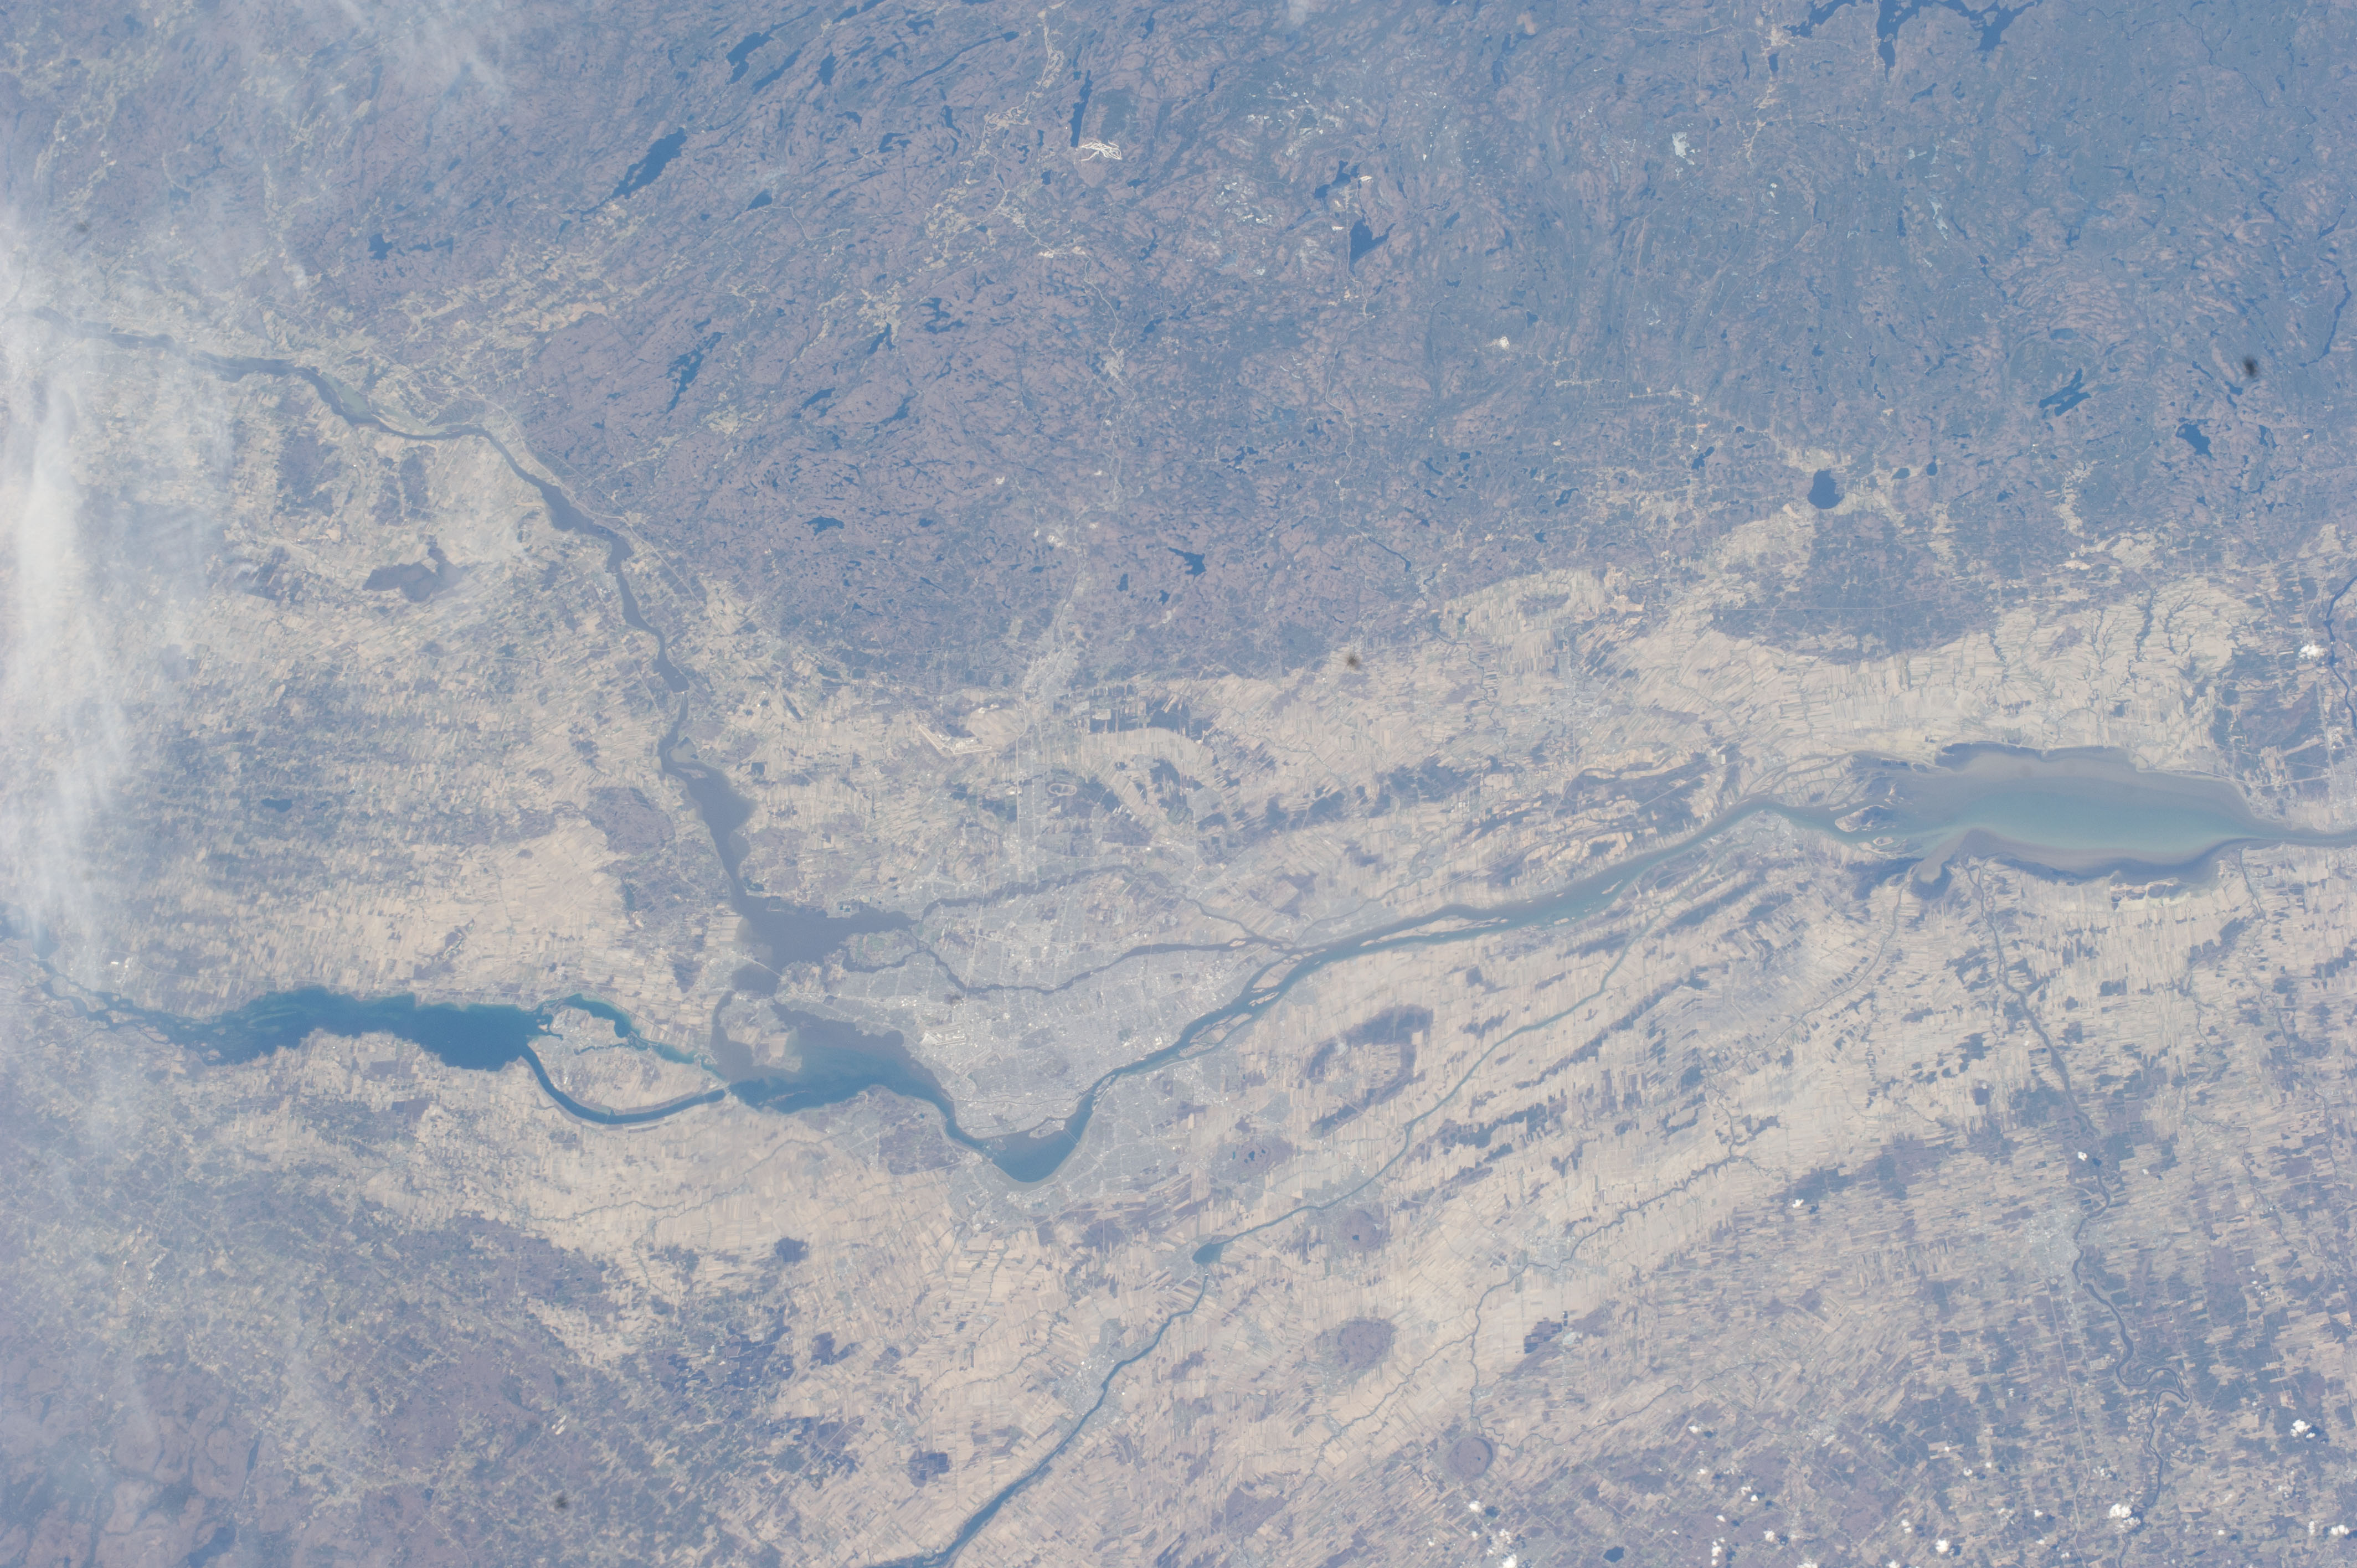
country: CANADA-Q
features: MONTREAL, SAN LORENZO RIVER, FARMLANDS, FOREST
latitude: 45.7
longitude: -73.7
